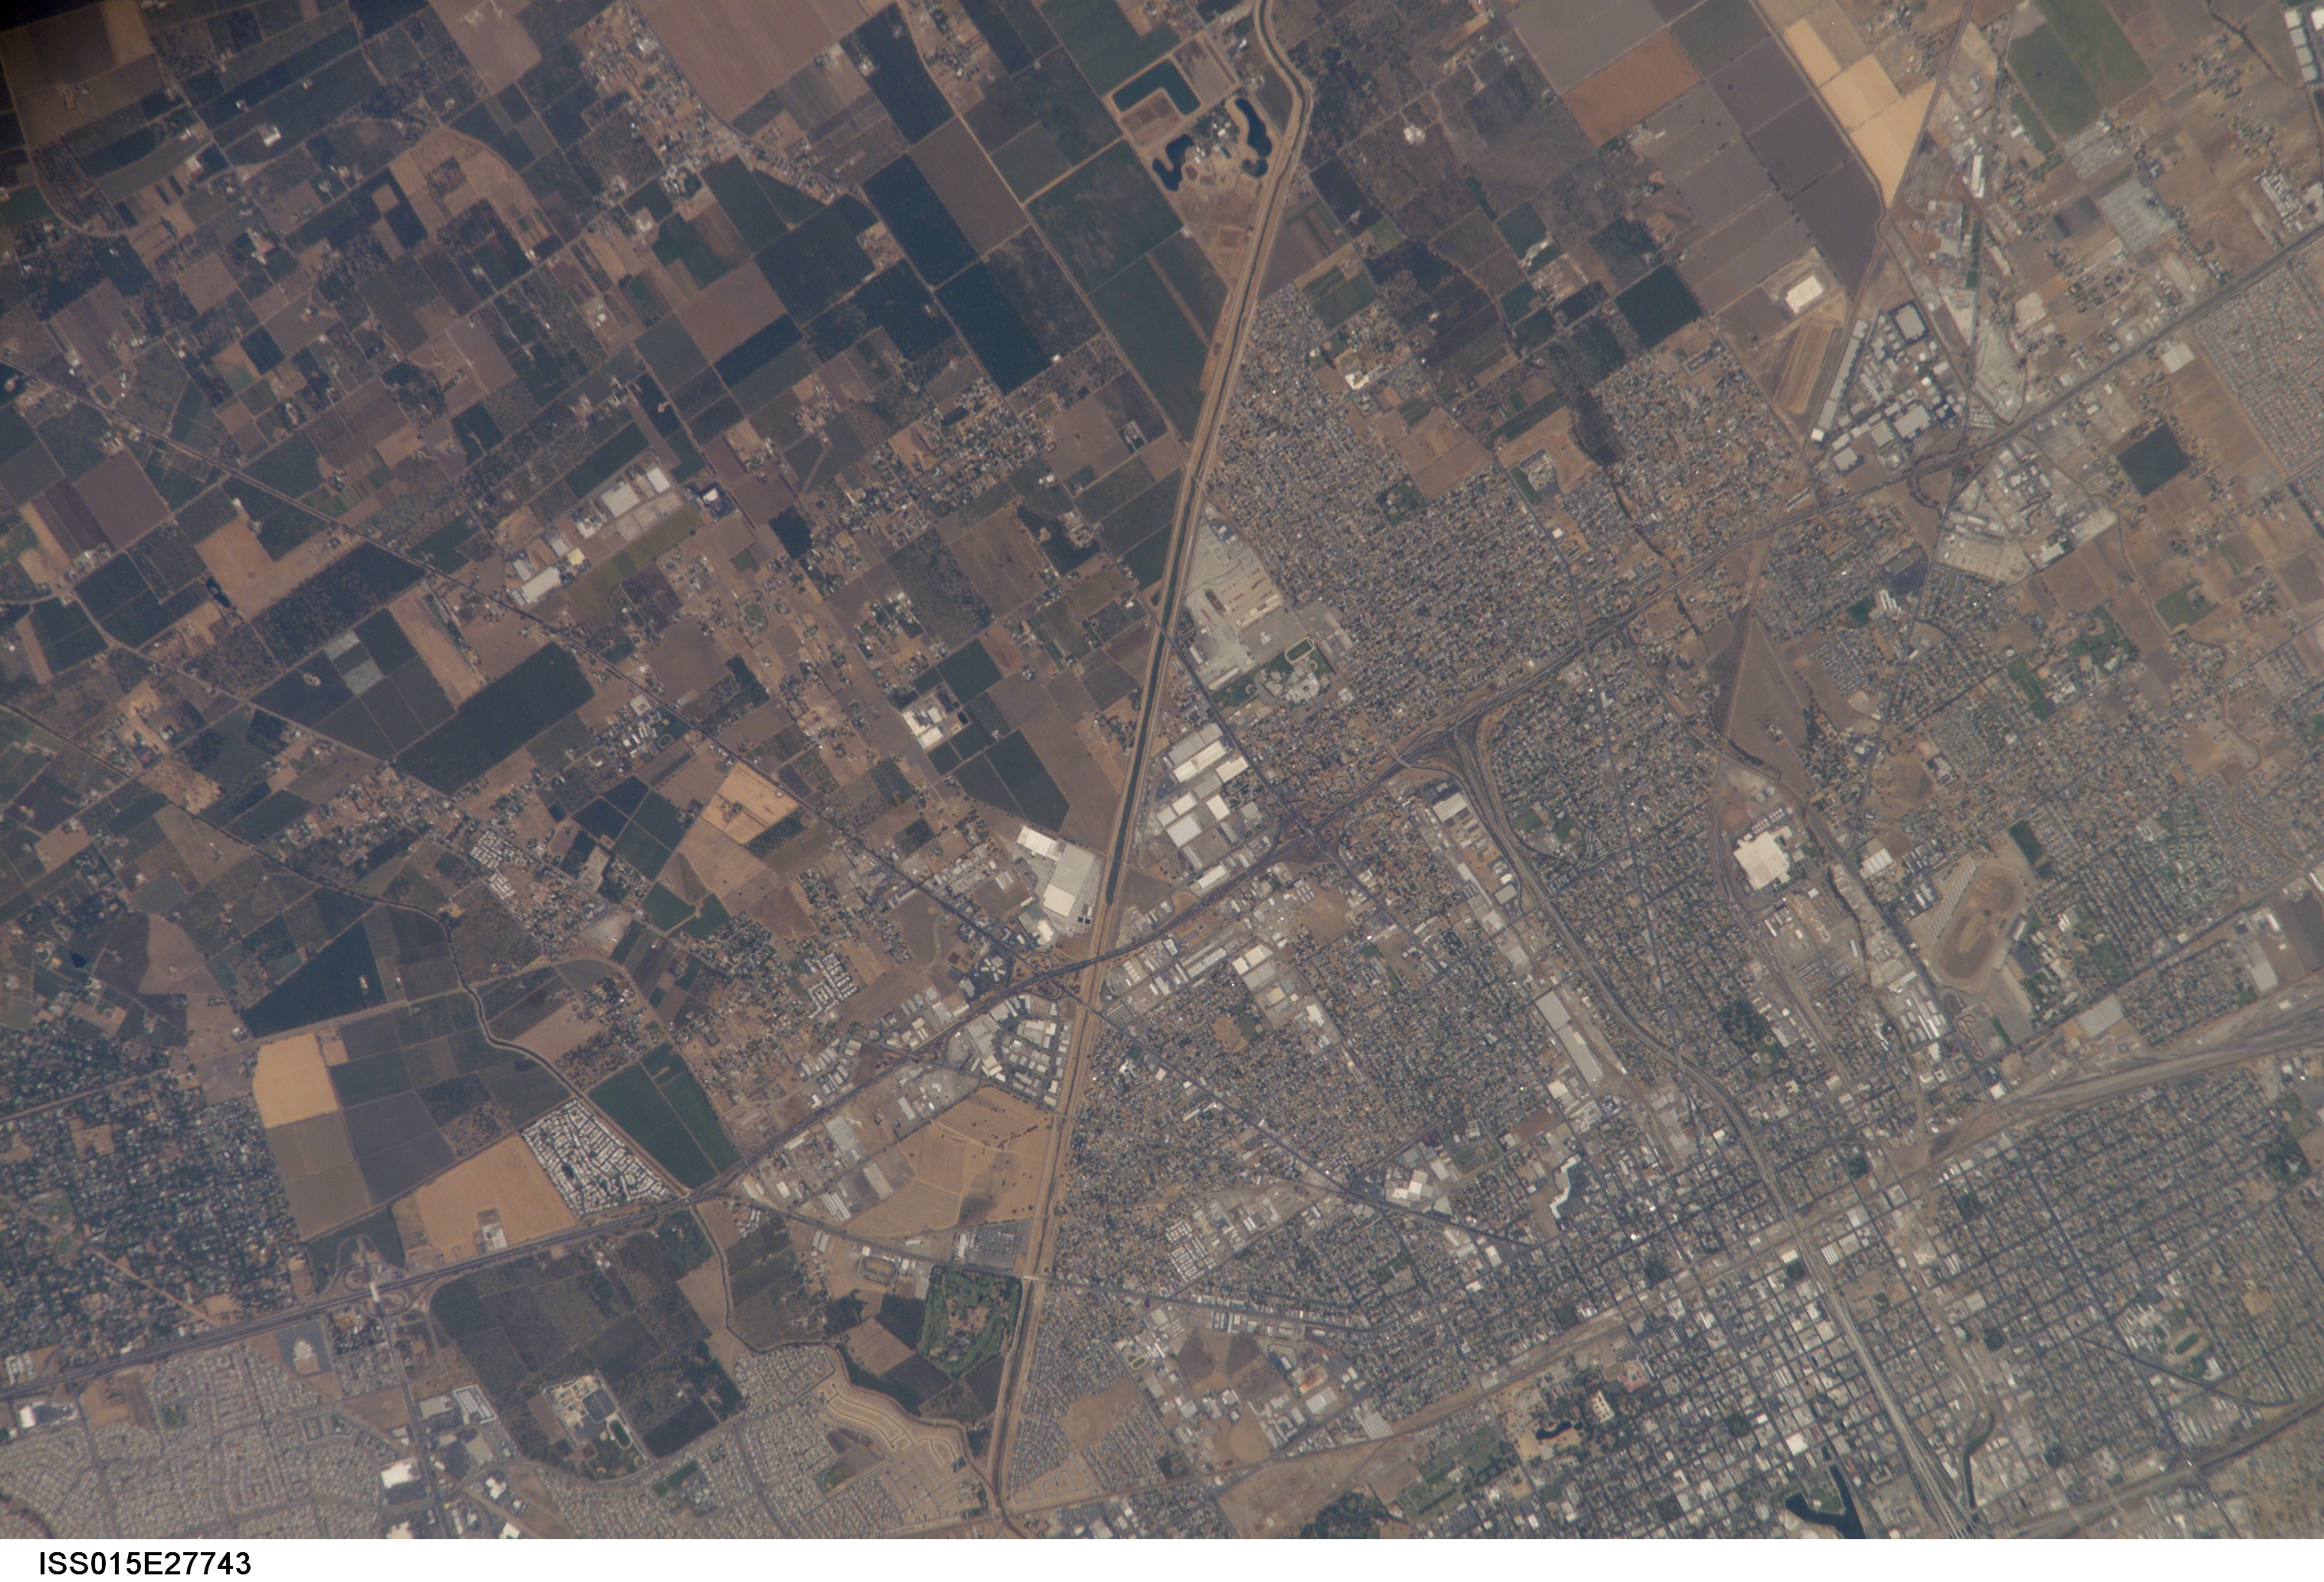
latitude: 38.0
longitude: -121.2
